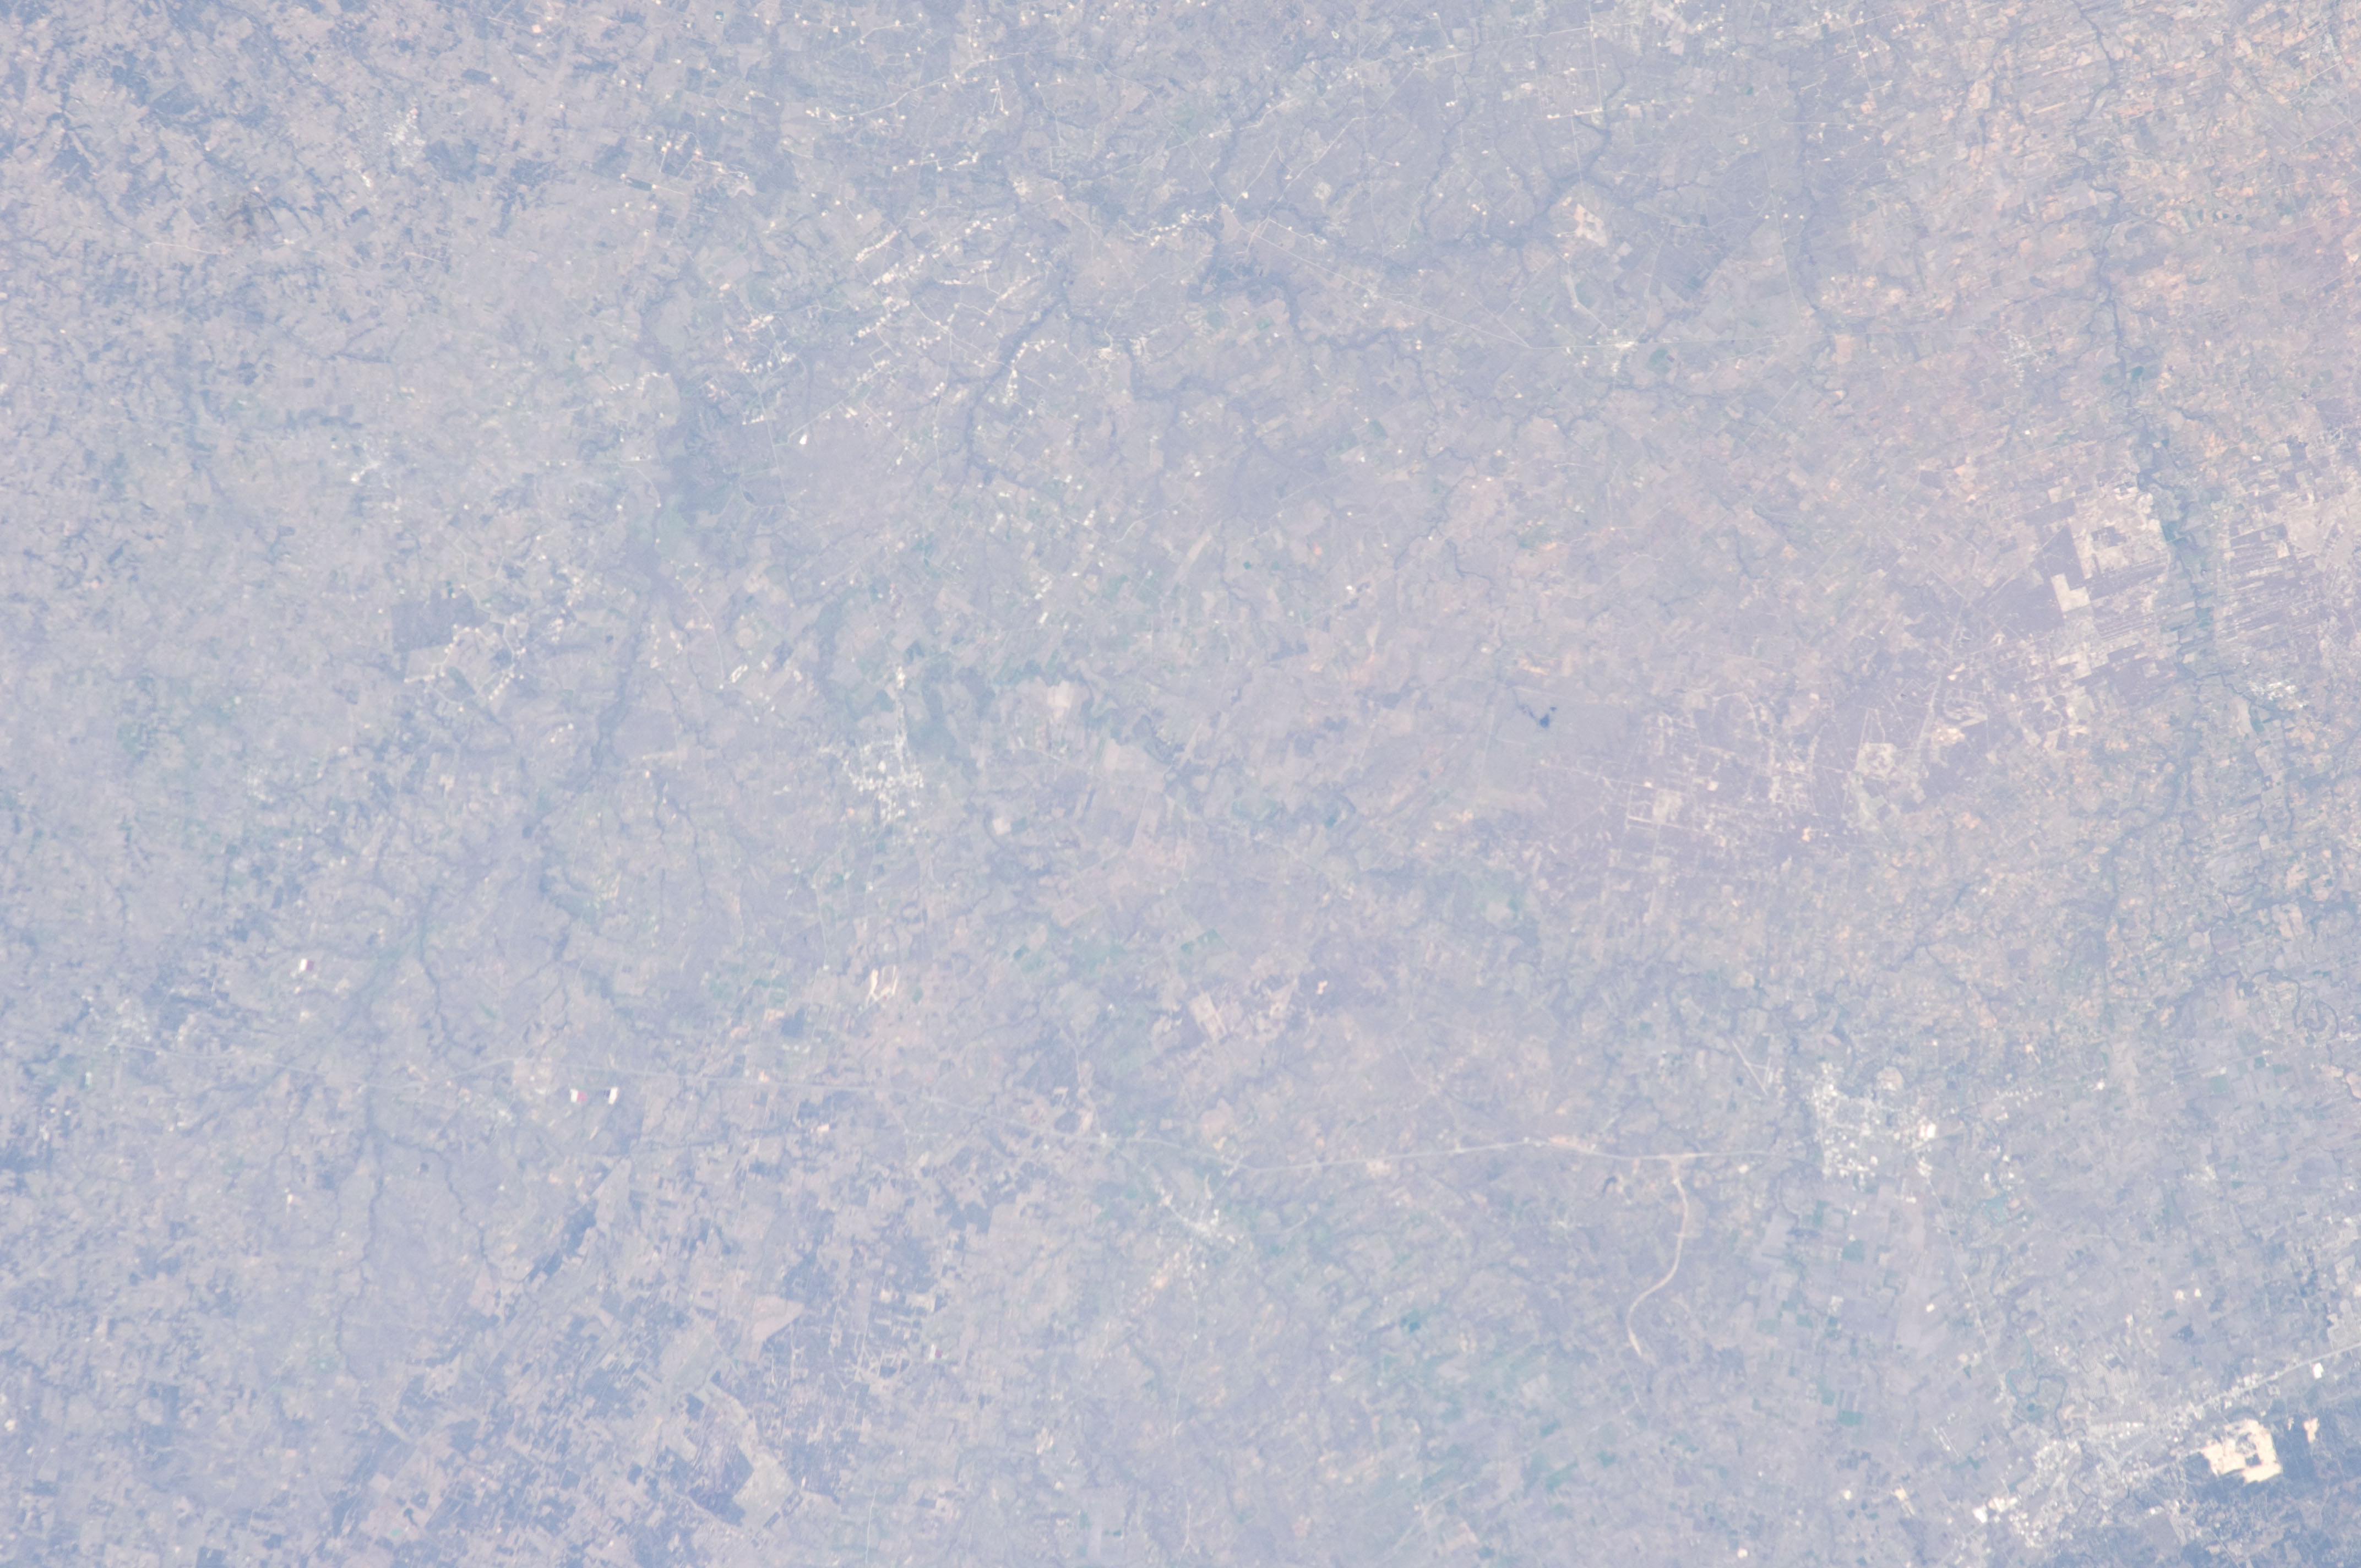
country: USA-TEXAS
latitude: 29.5
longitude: -97.6
